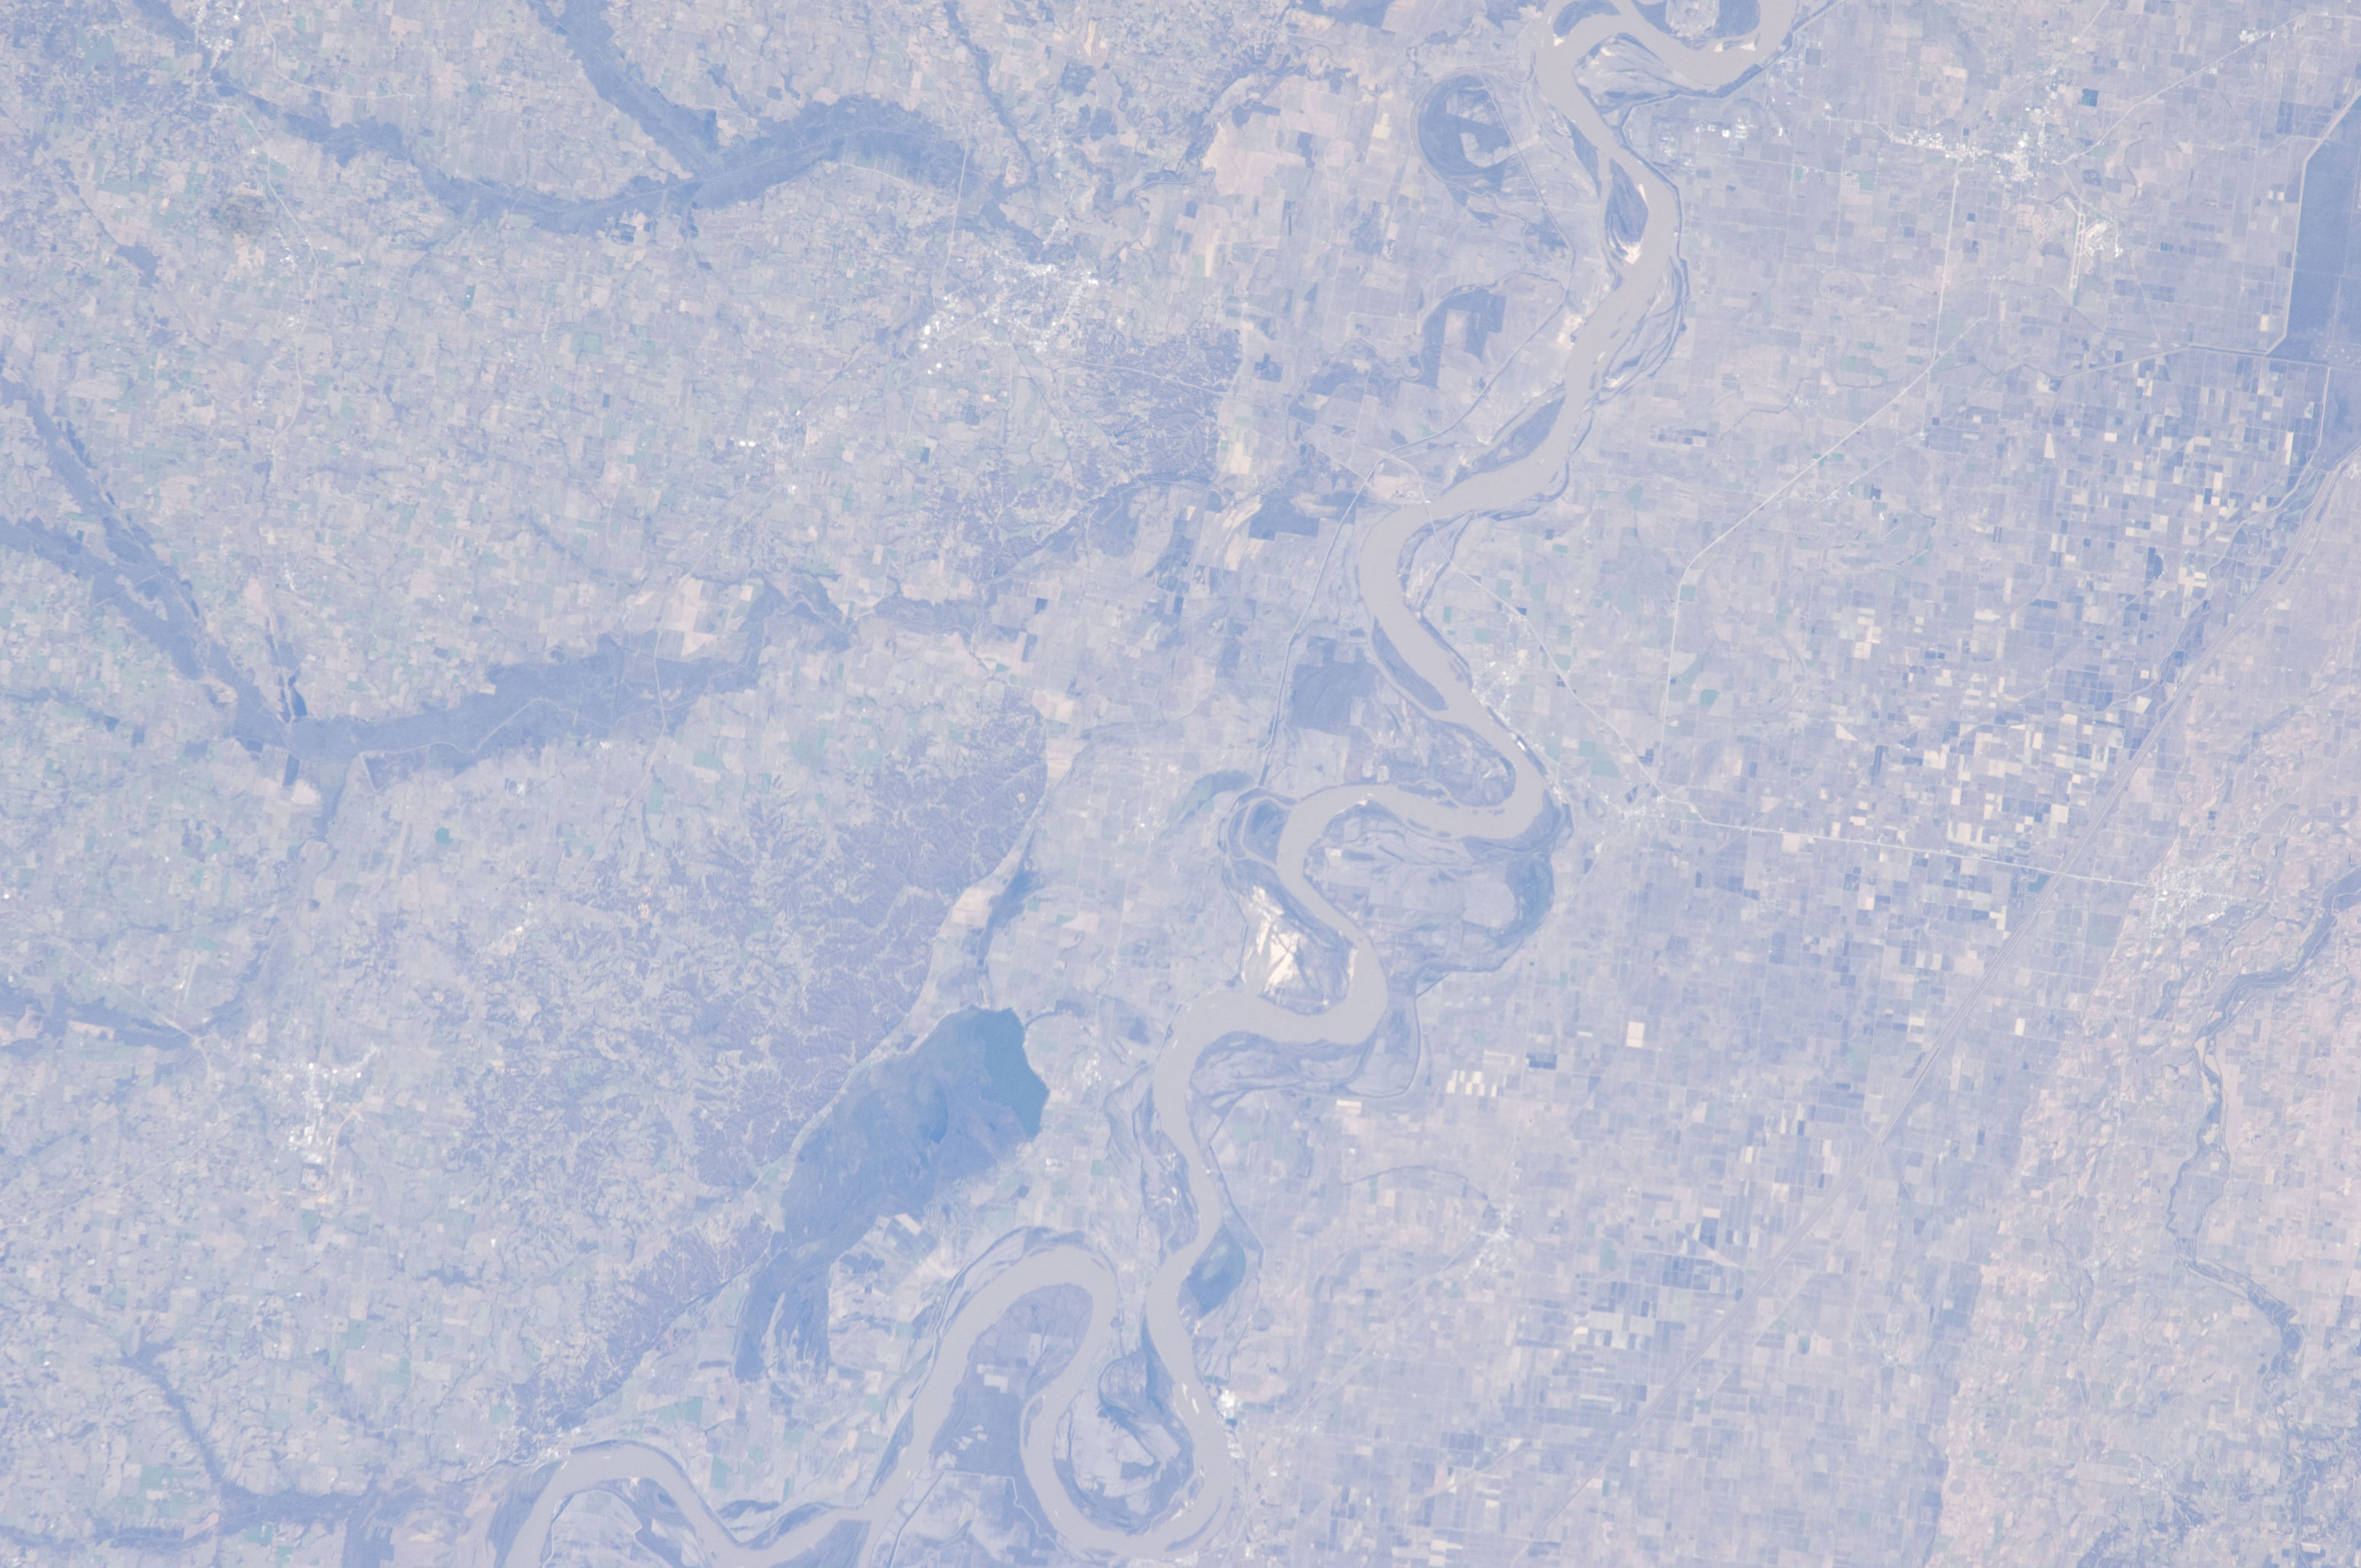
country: USA-TENNESSEE
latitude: 36.2
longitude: -89.4
